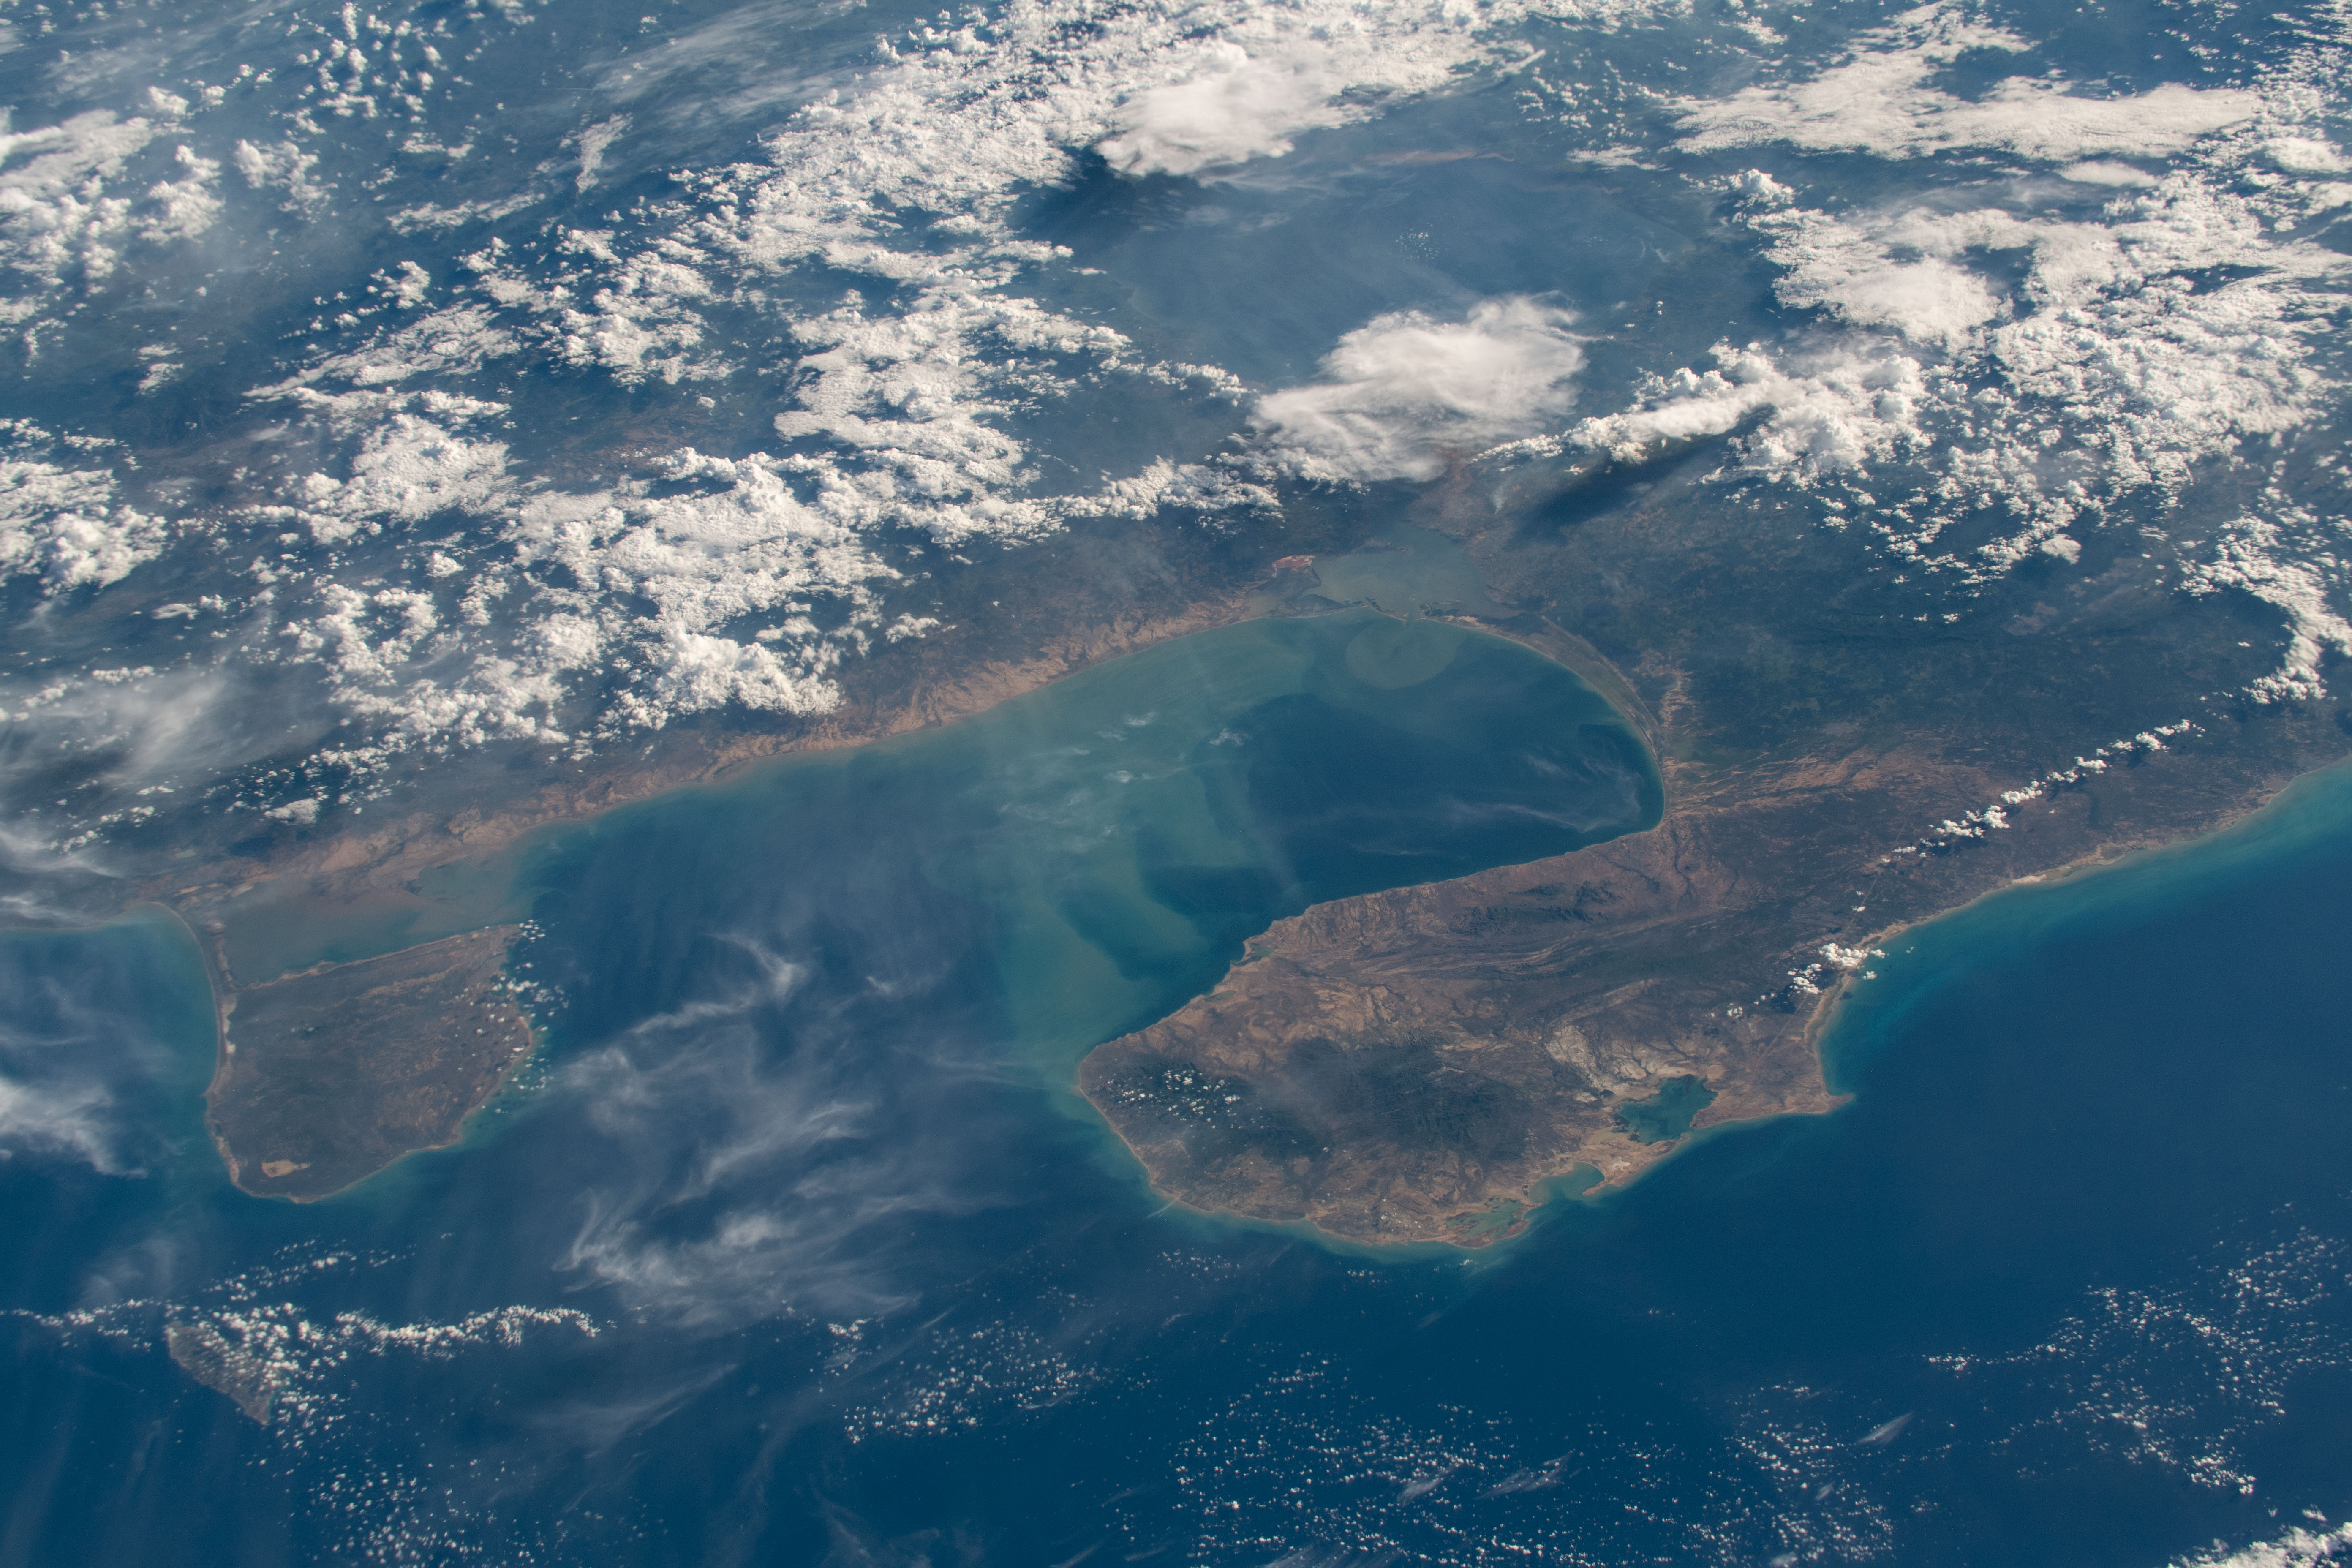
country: VENEZUELA
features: GULF OF VENEZUELA
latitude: 11.5
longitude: -71.5
